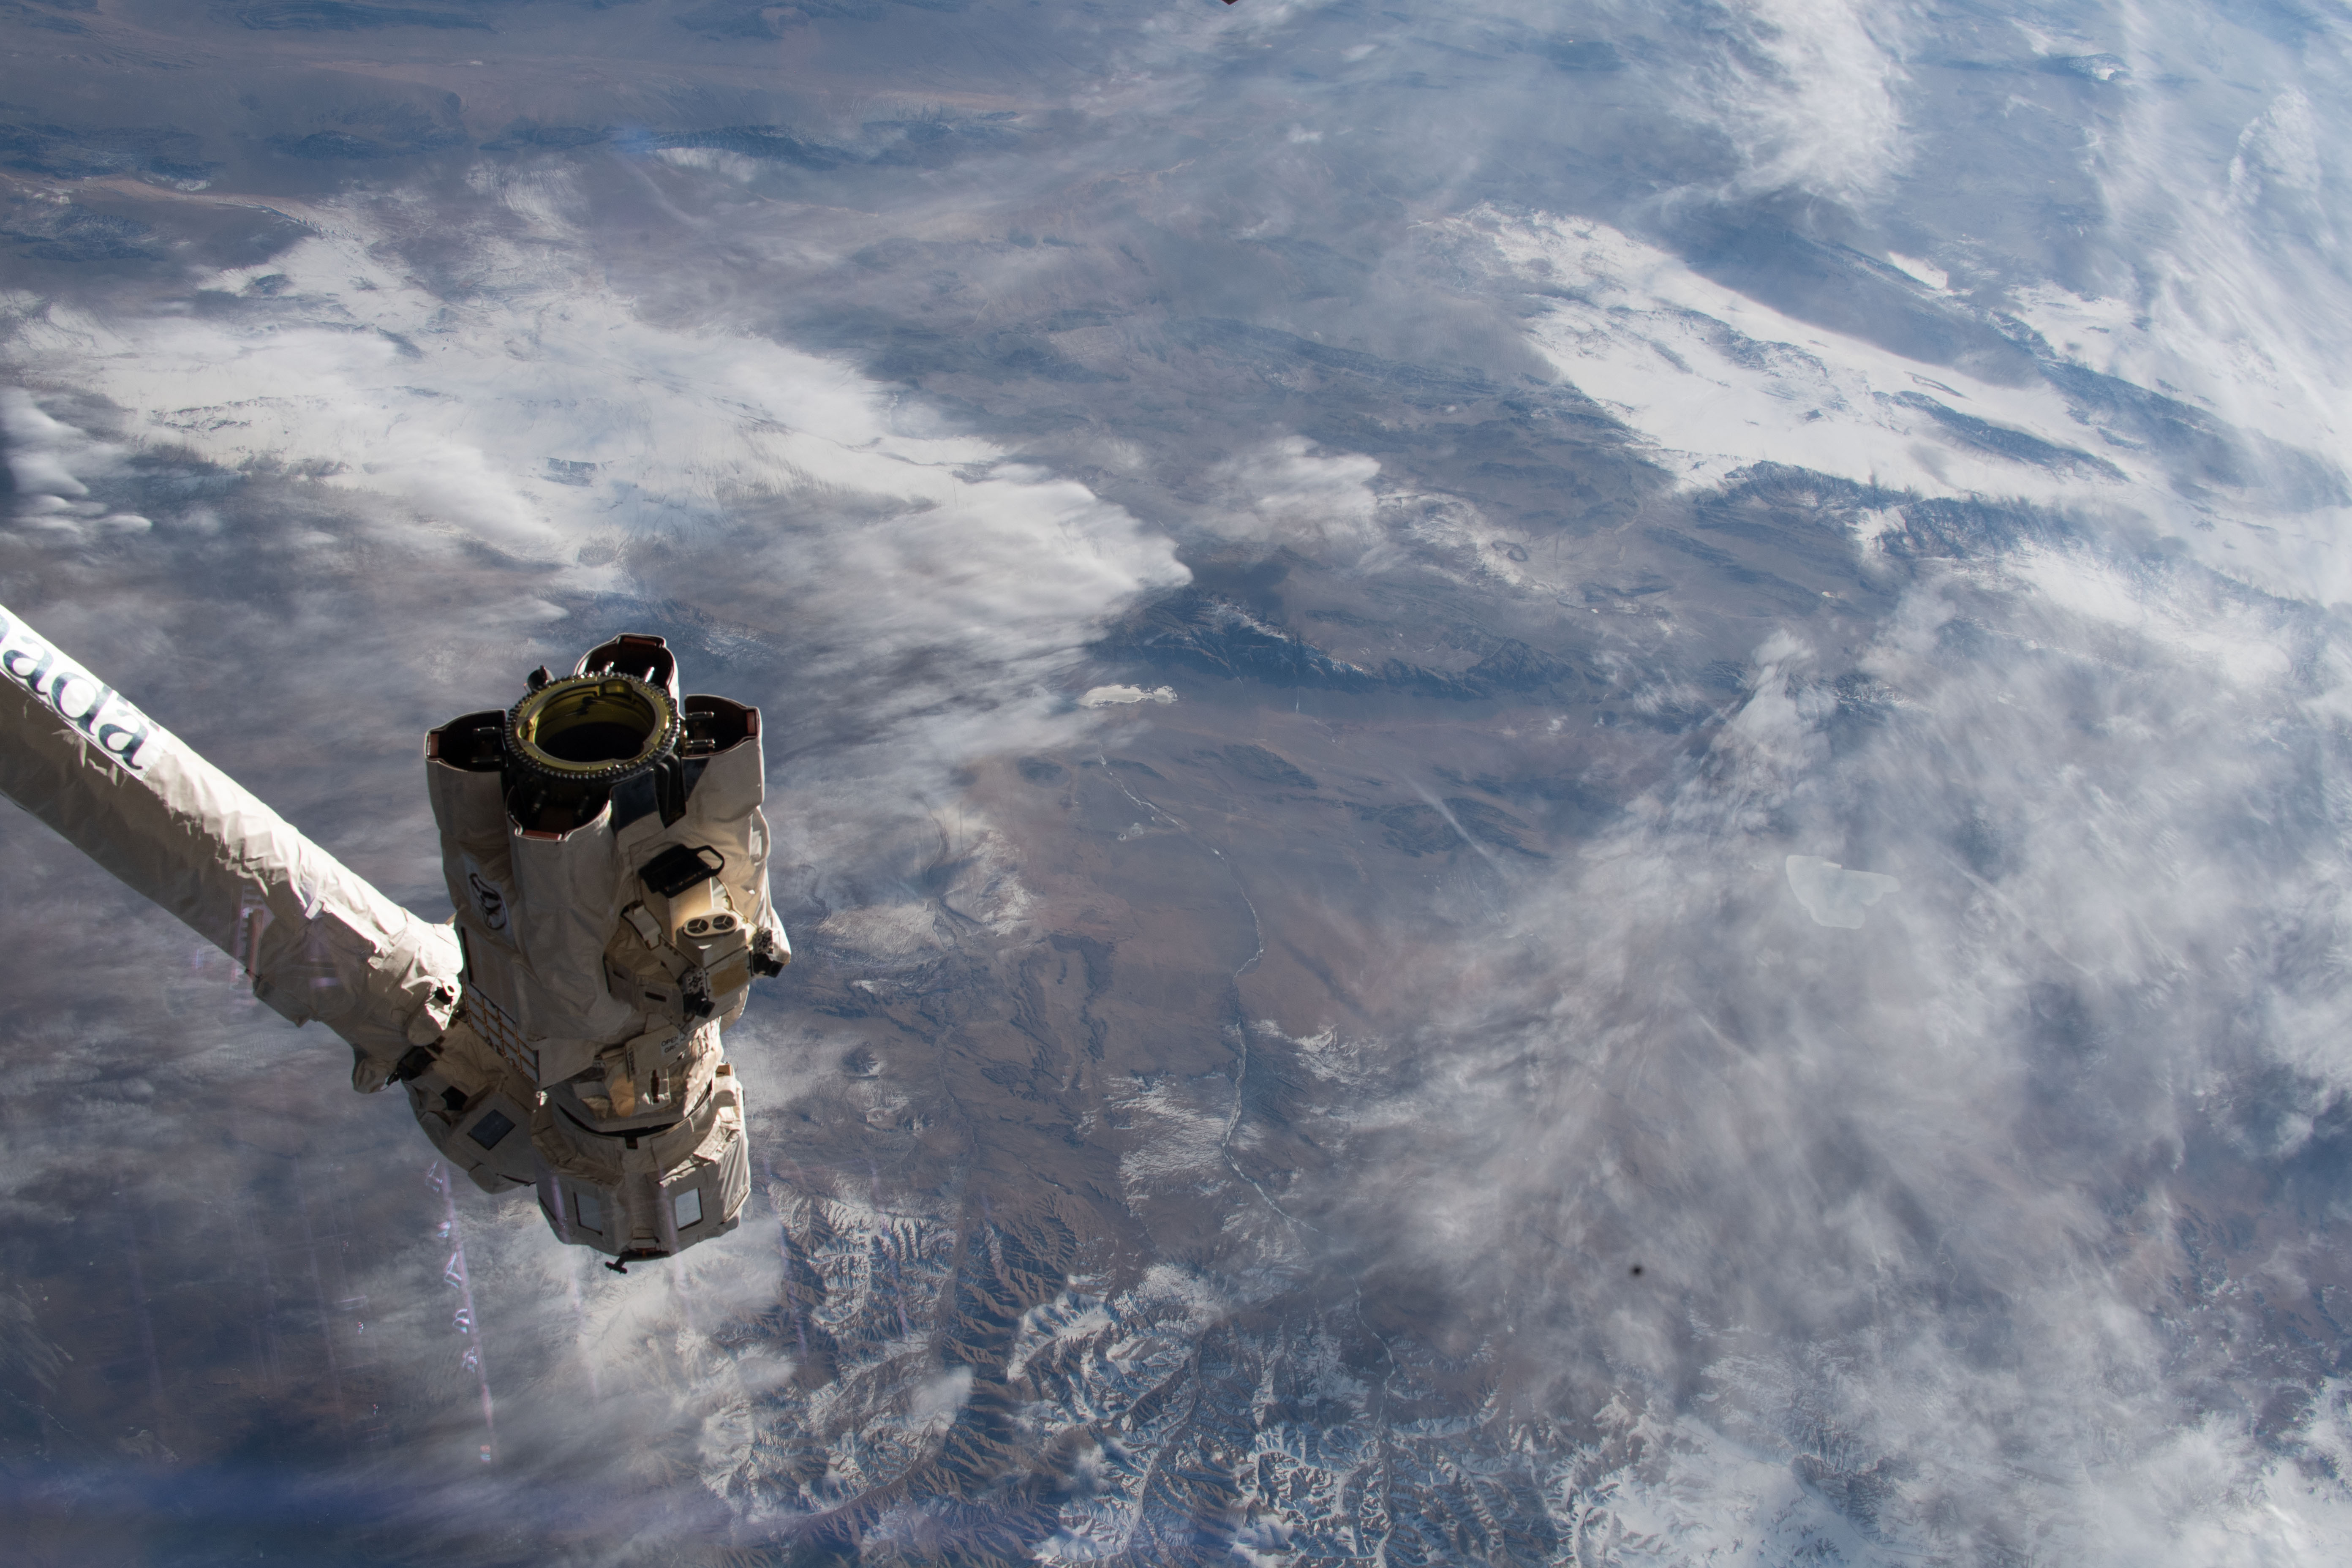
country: MONGOLIA
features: GOBI DESERT, BUUNTSAGAAN LAKE, TUIN RIVER, OROG LAKE
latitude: 45.0
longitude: 100.5
